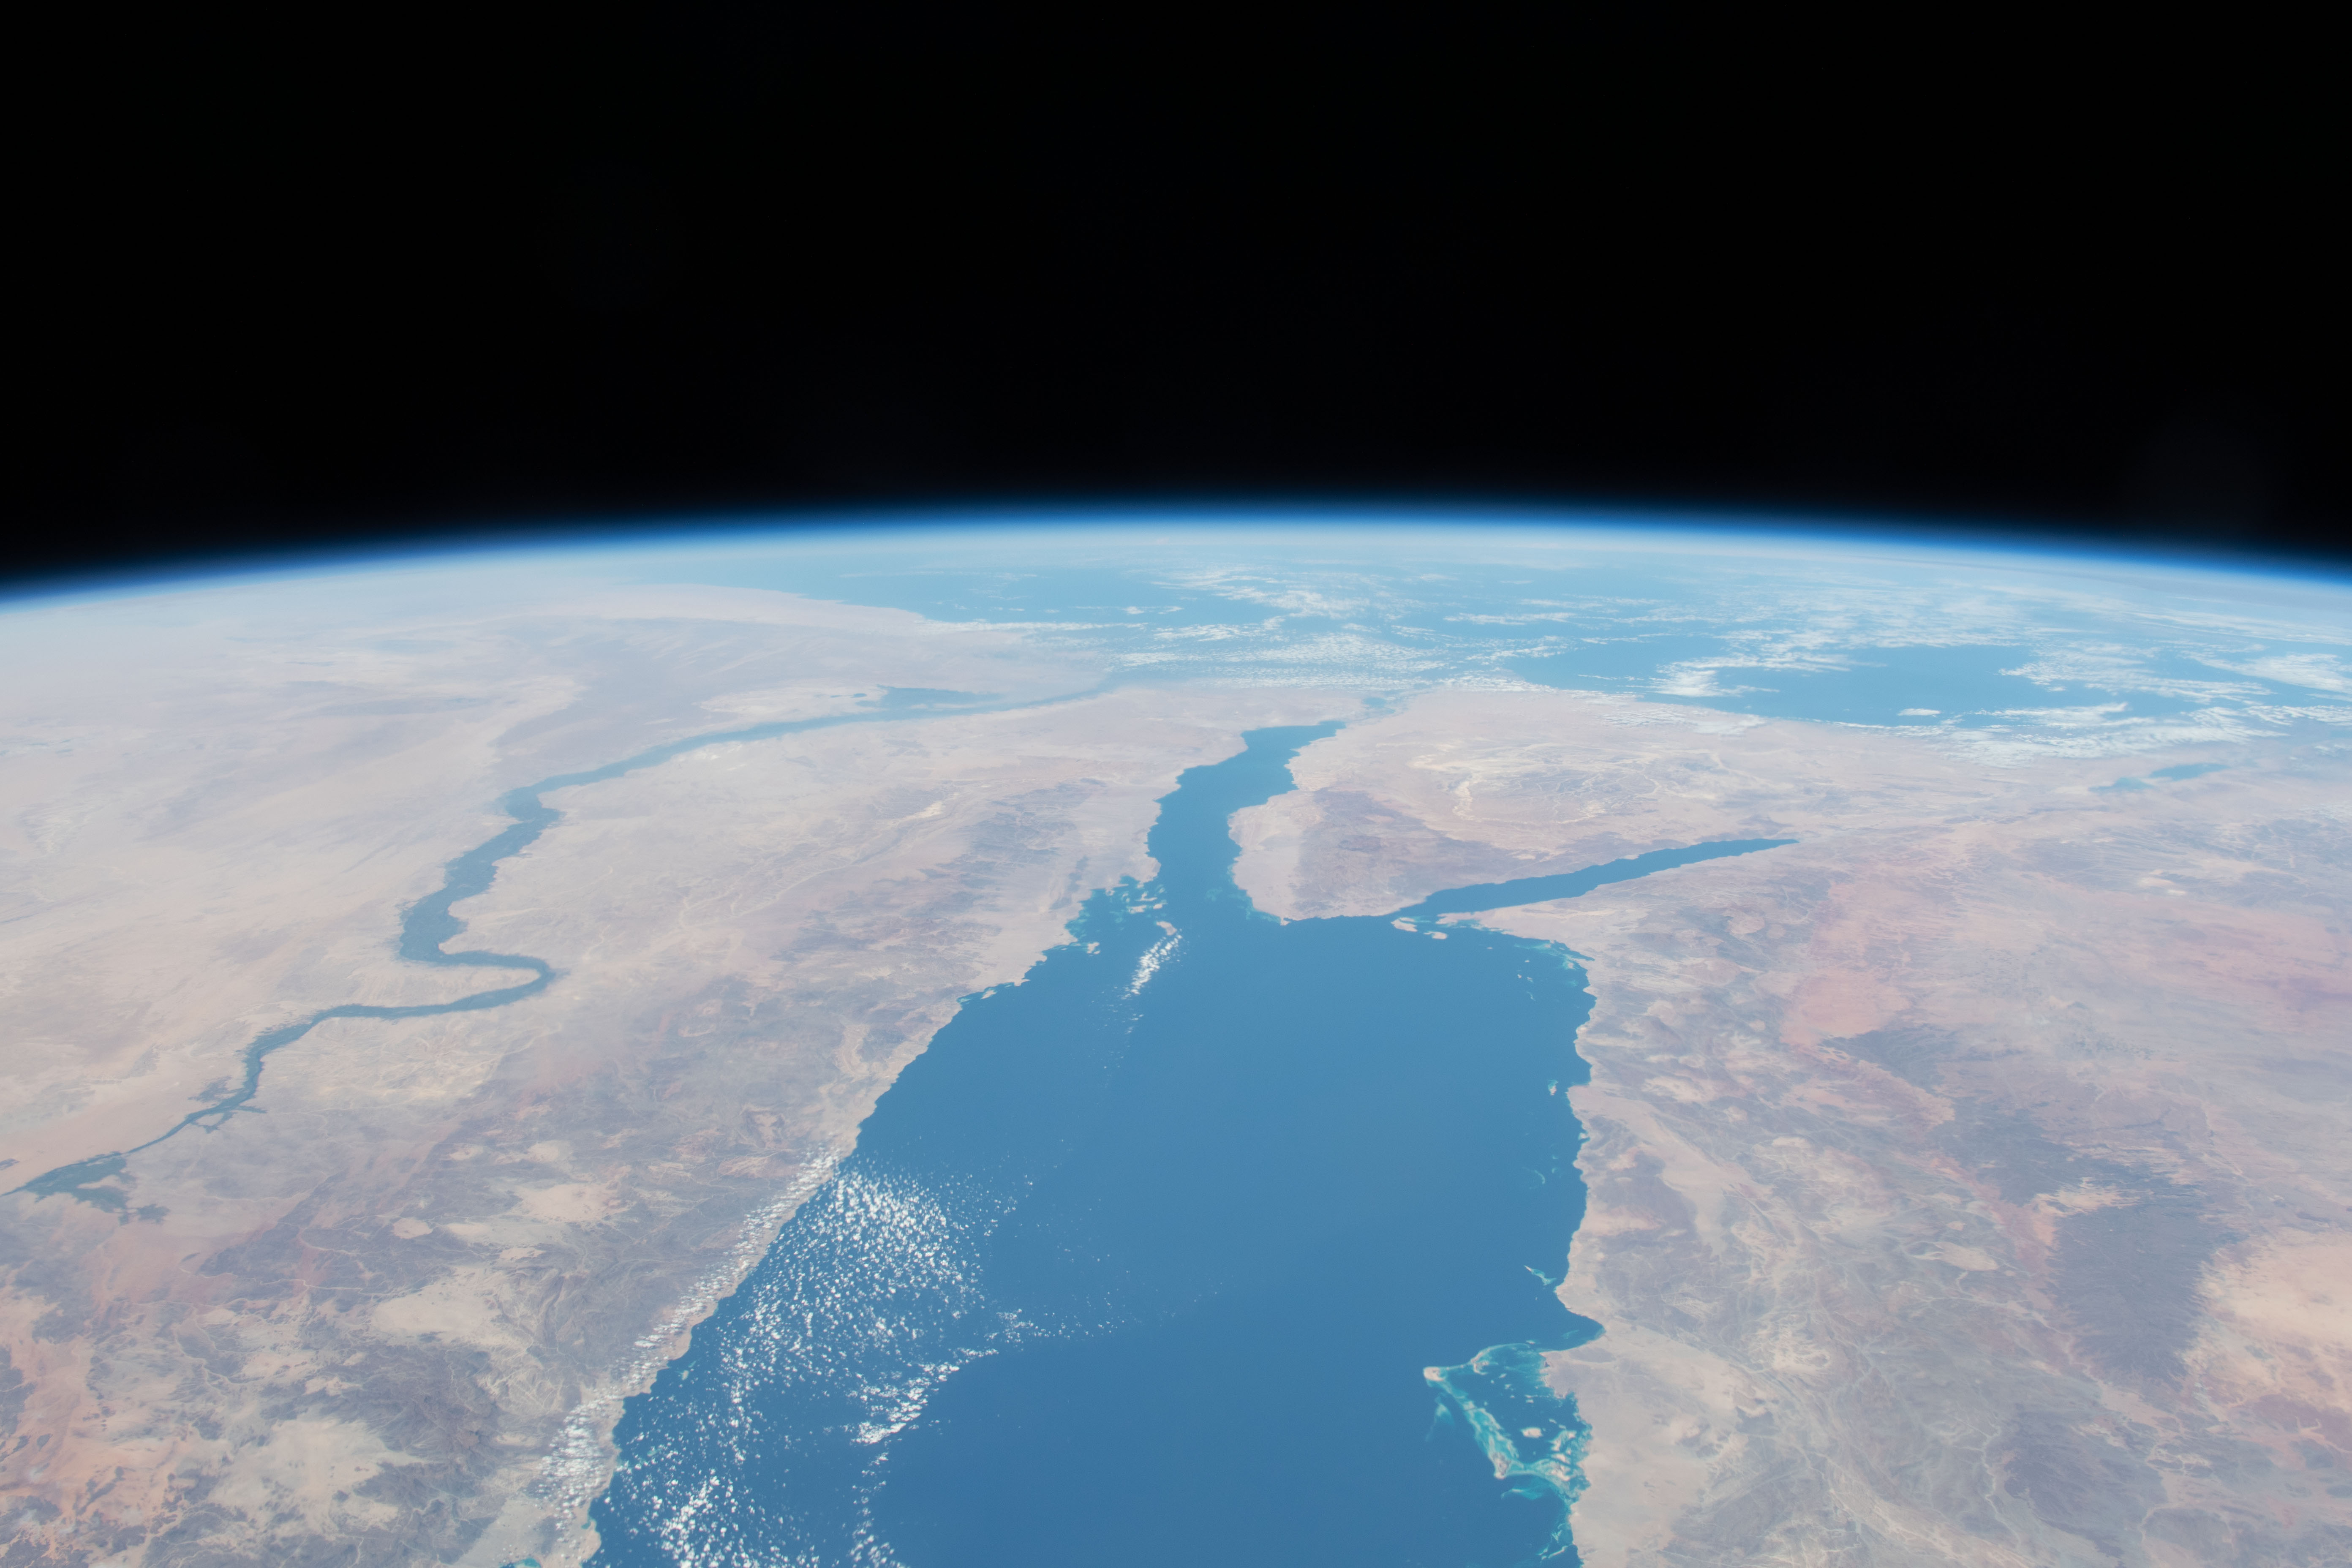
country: EGYPT
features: RED SEA, GULF OF SUEZ, GULF OF AQABA, NILE RIVER
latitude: 28.0
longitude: 33.5
